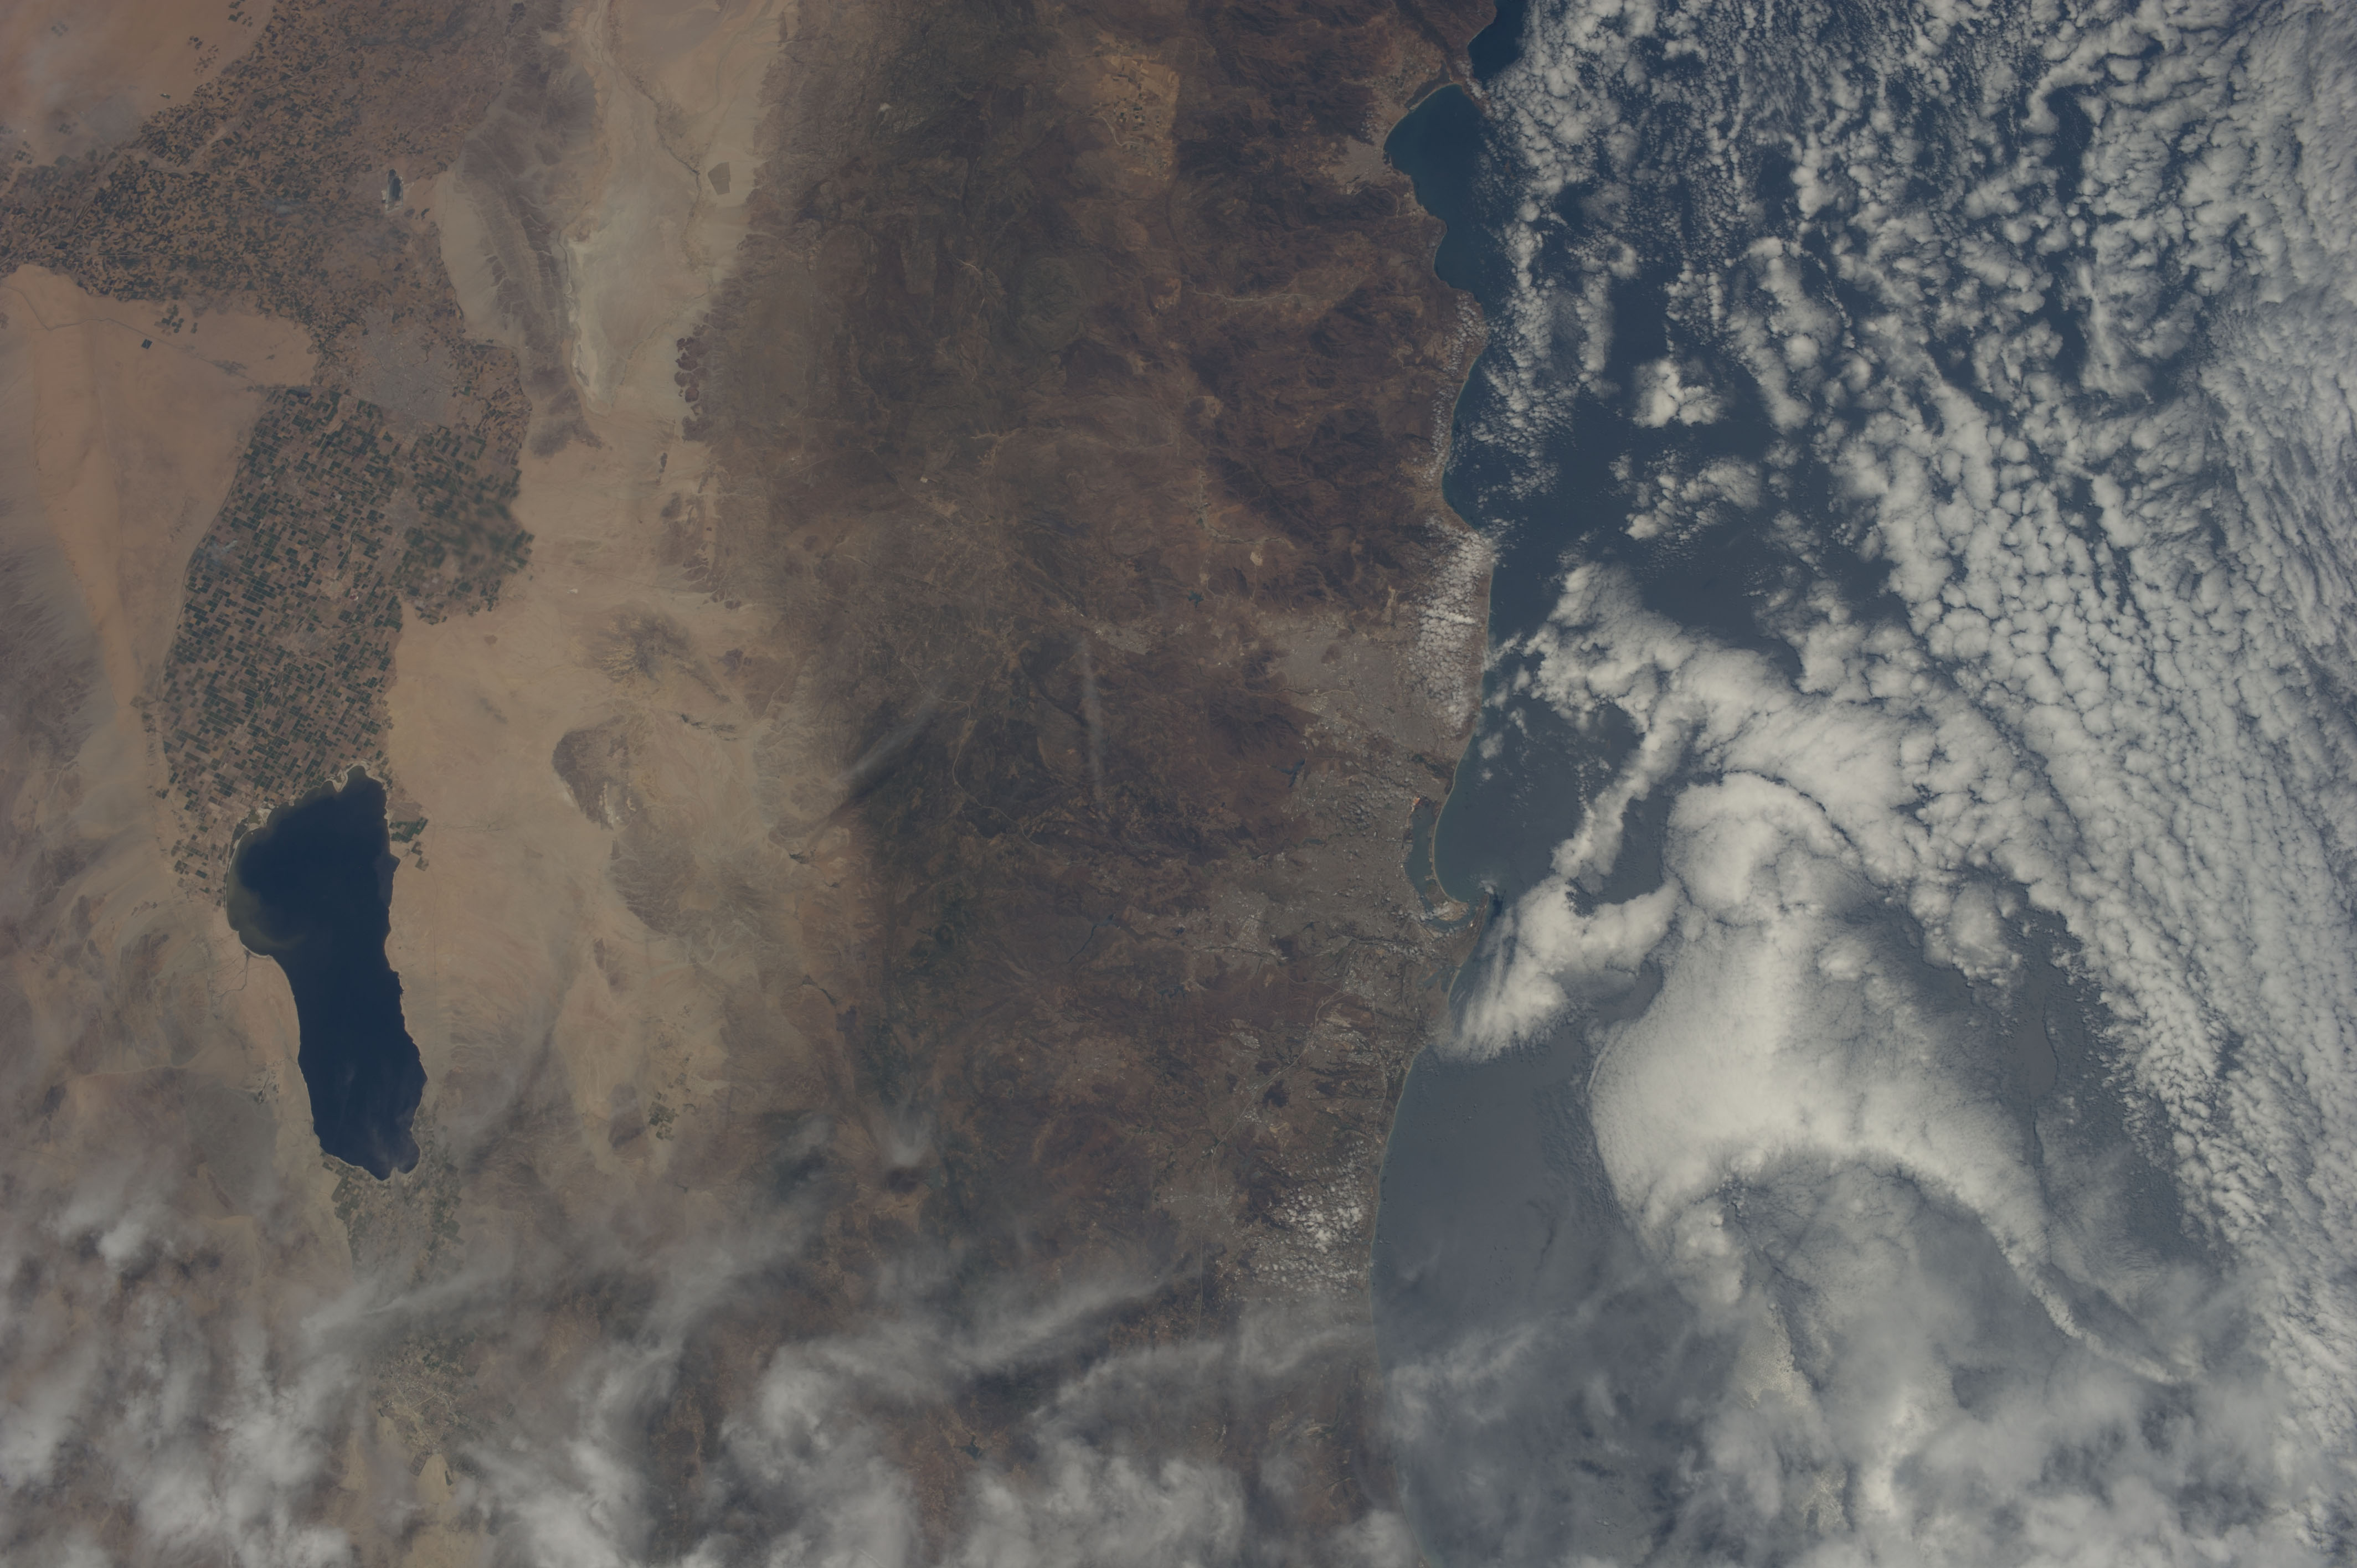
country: USA-CALIFORNIA
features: SALTON SEA, SAN DIEGO, BORDER WITH MEXICO, EL CENTRO, TIJUANA
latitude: 32.5
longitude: -117.0
